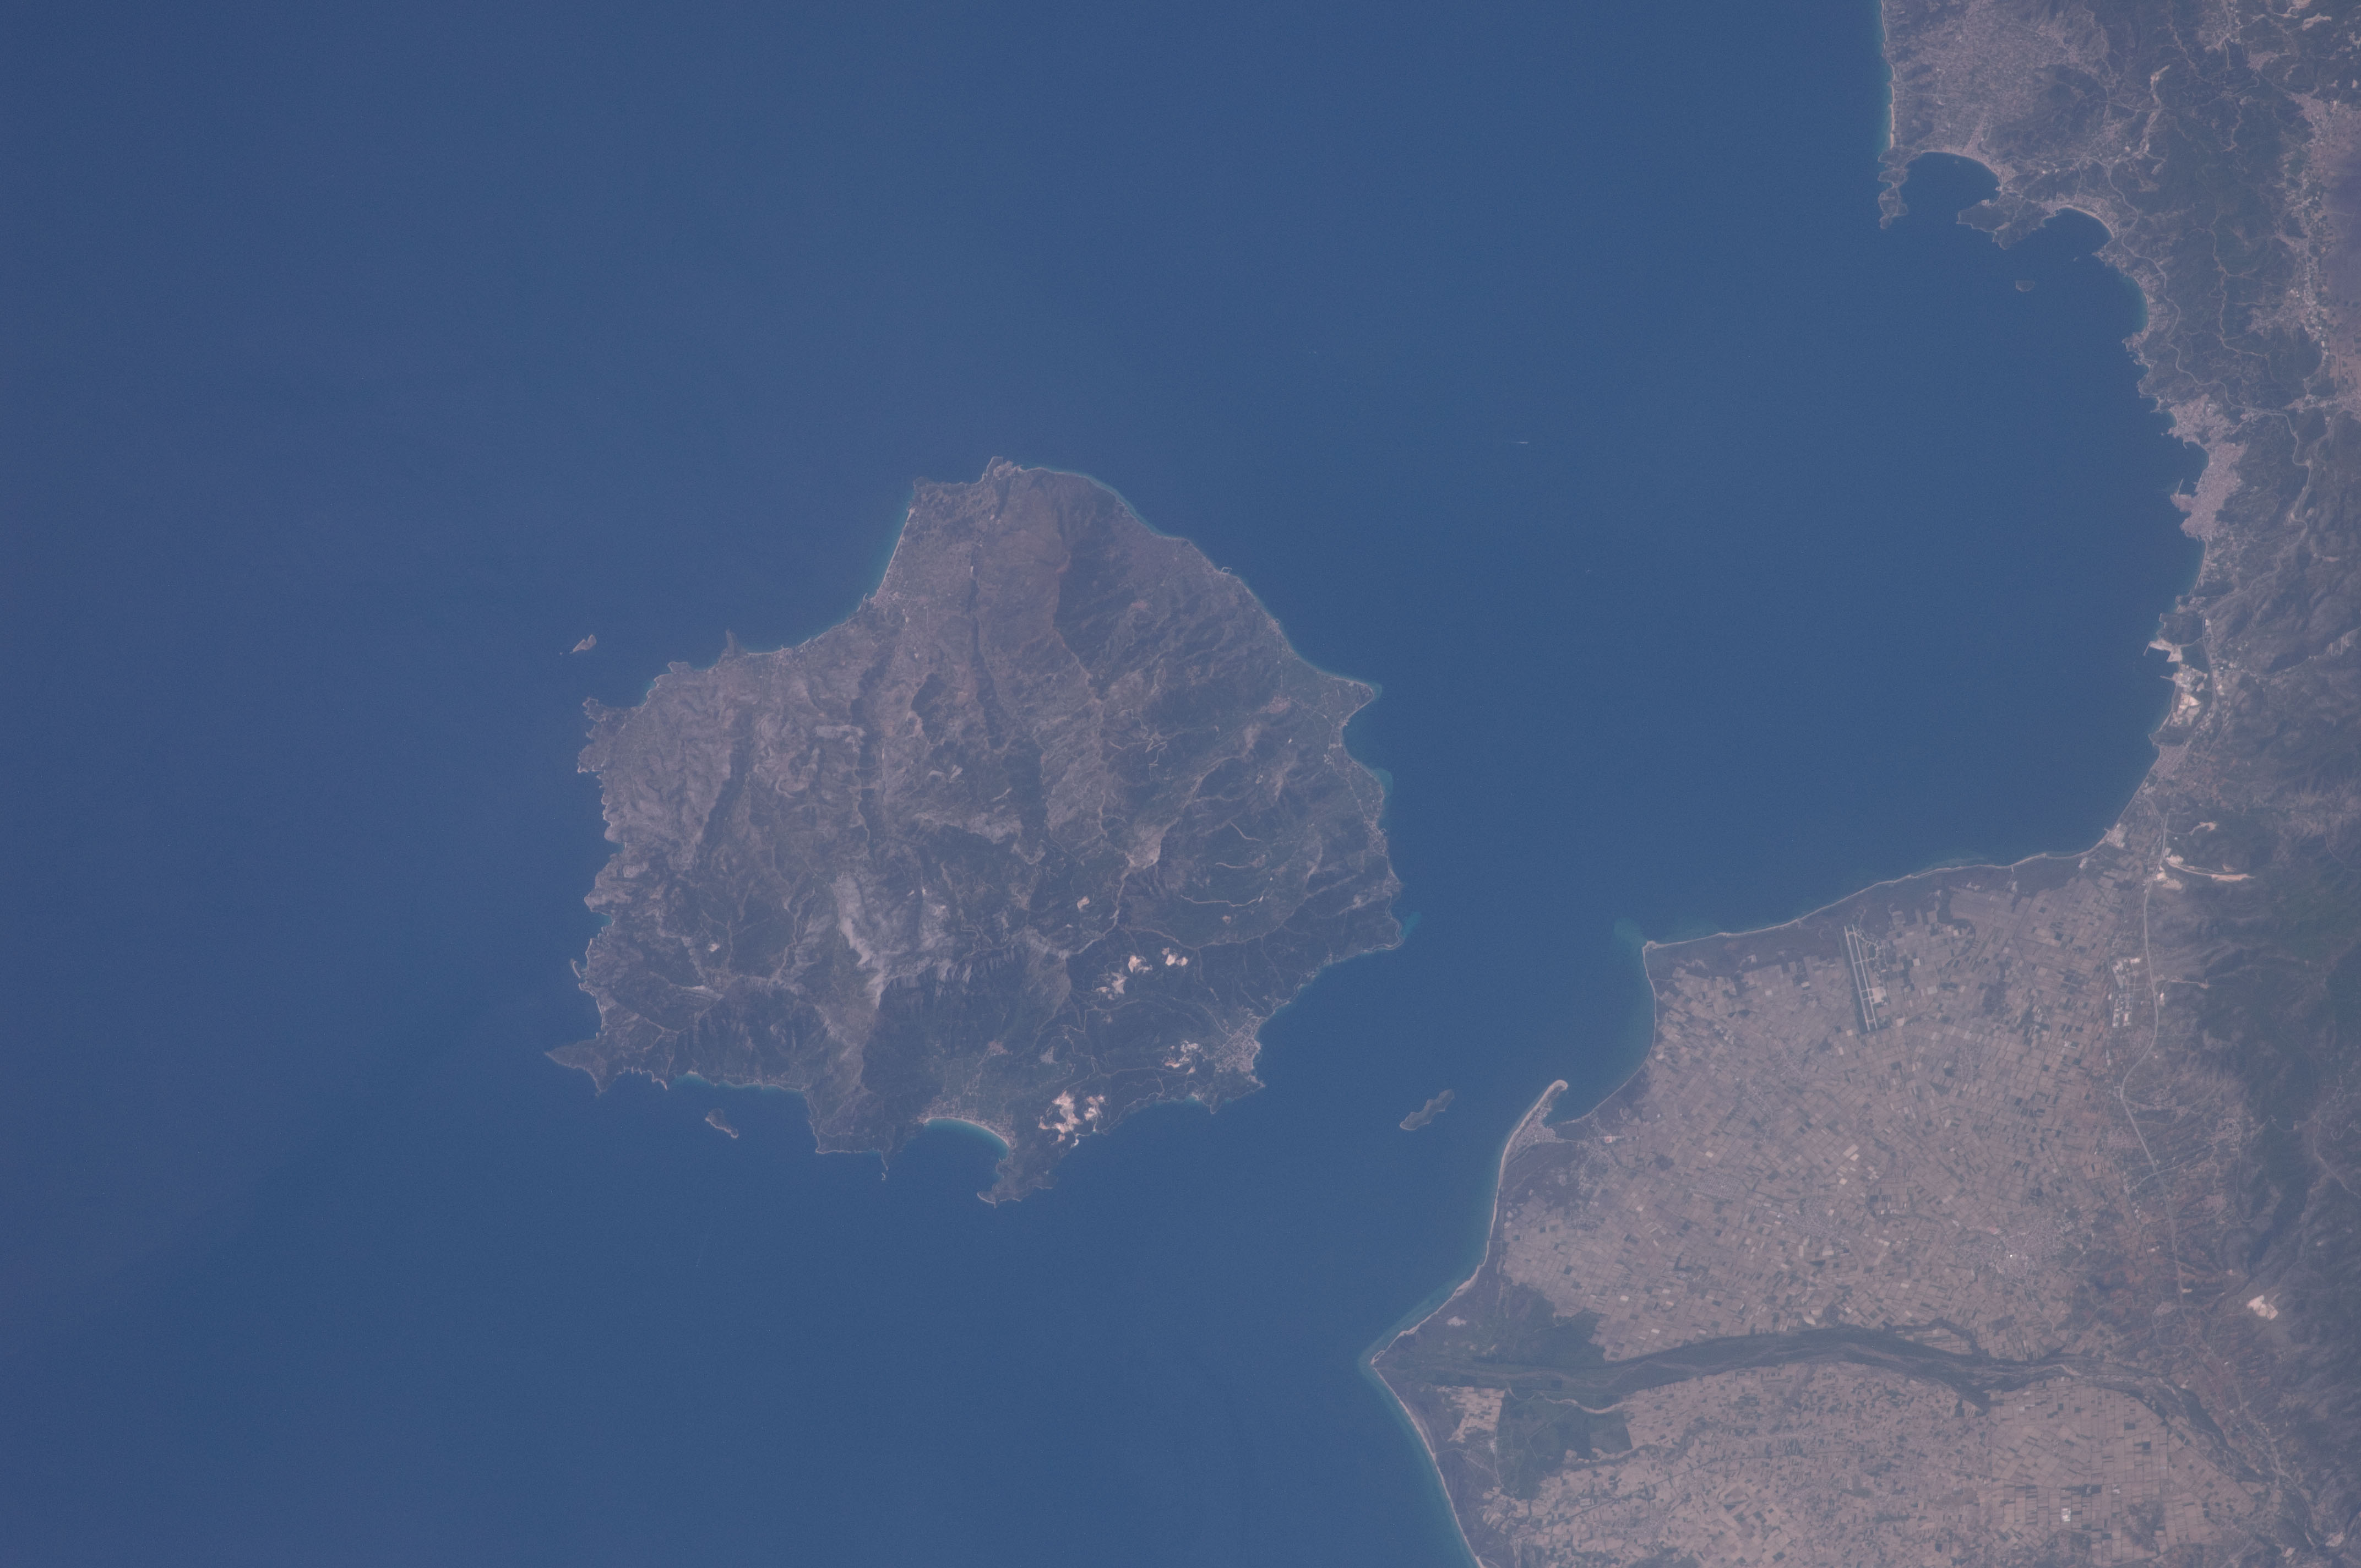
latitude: 40.7
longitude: 24.4
